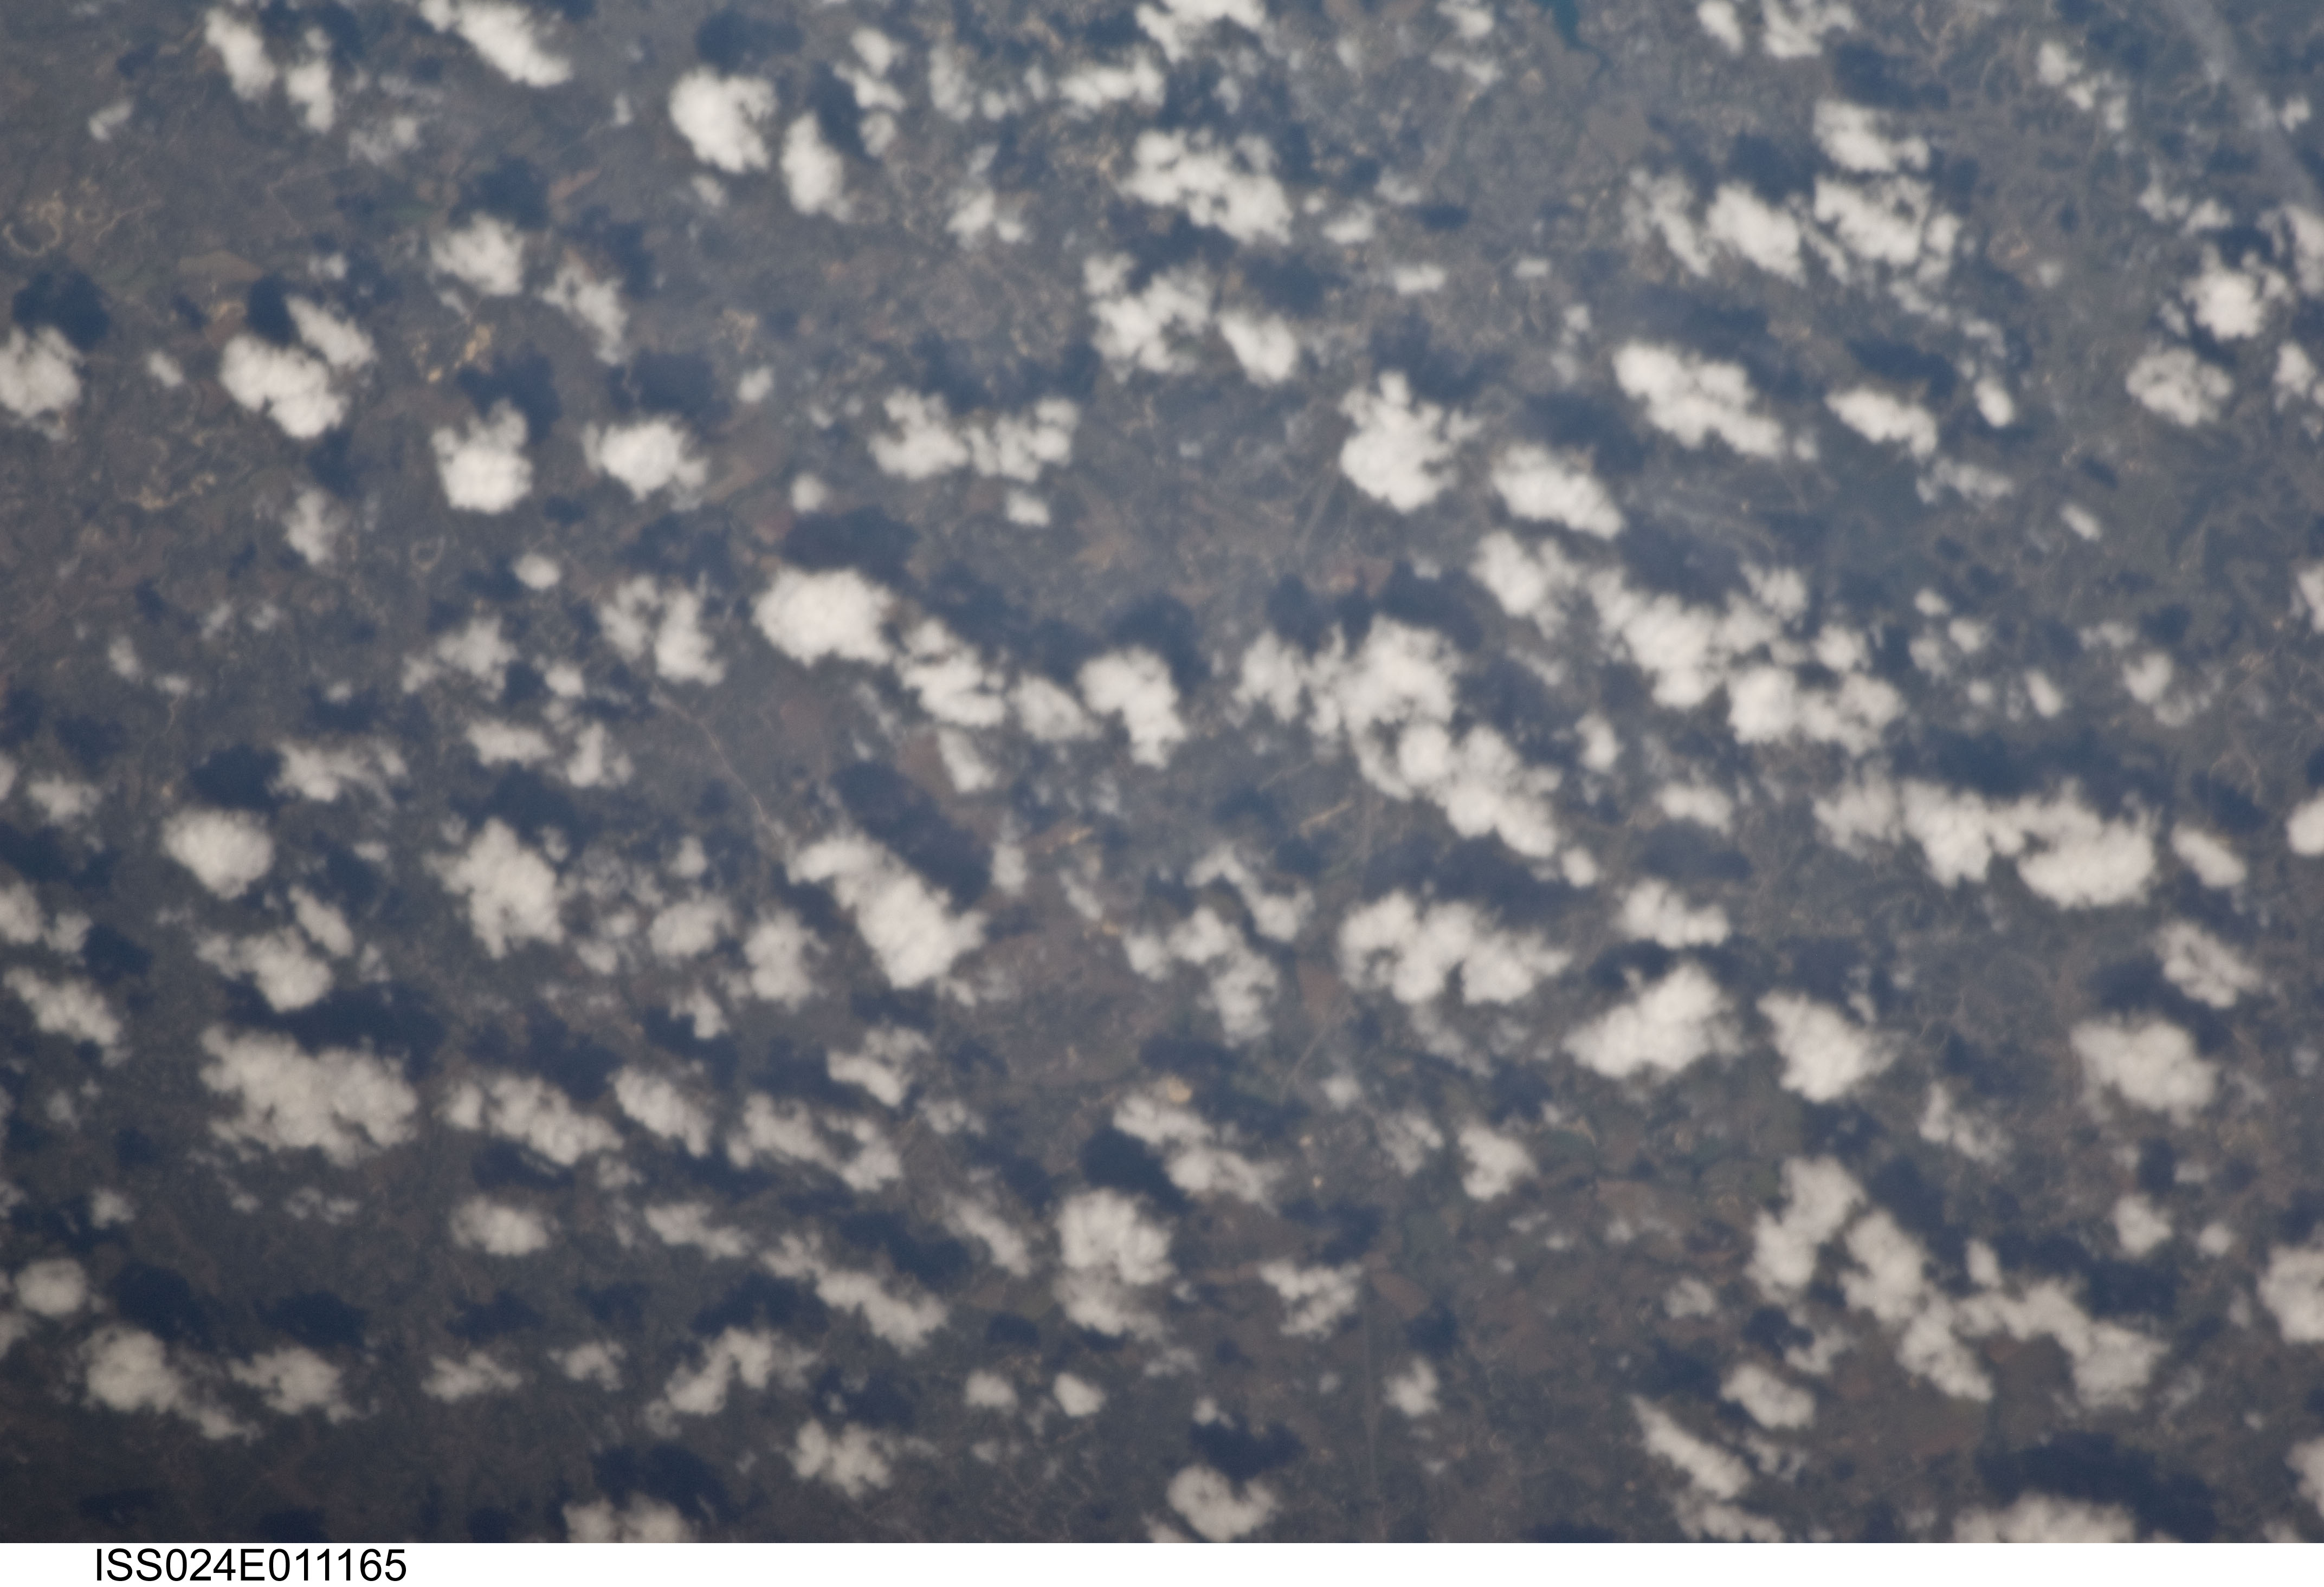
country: USA-TEXAS
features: SOFT, COMFORT, JUNGFRAU LANDING STRIP
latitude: 30.0
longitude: -98.8
